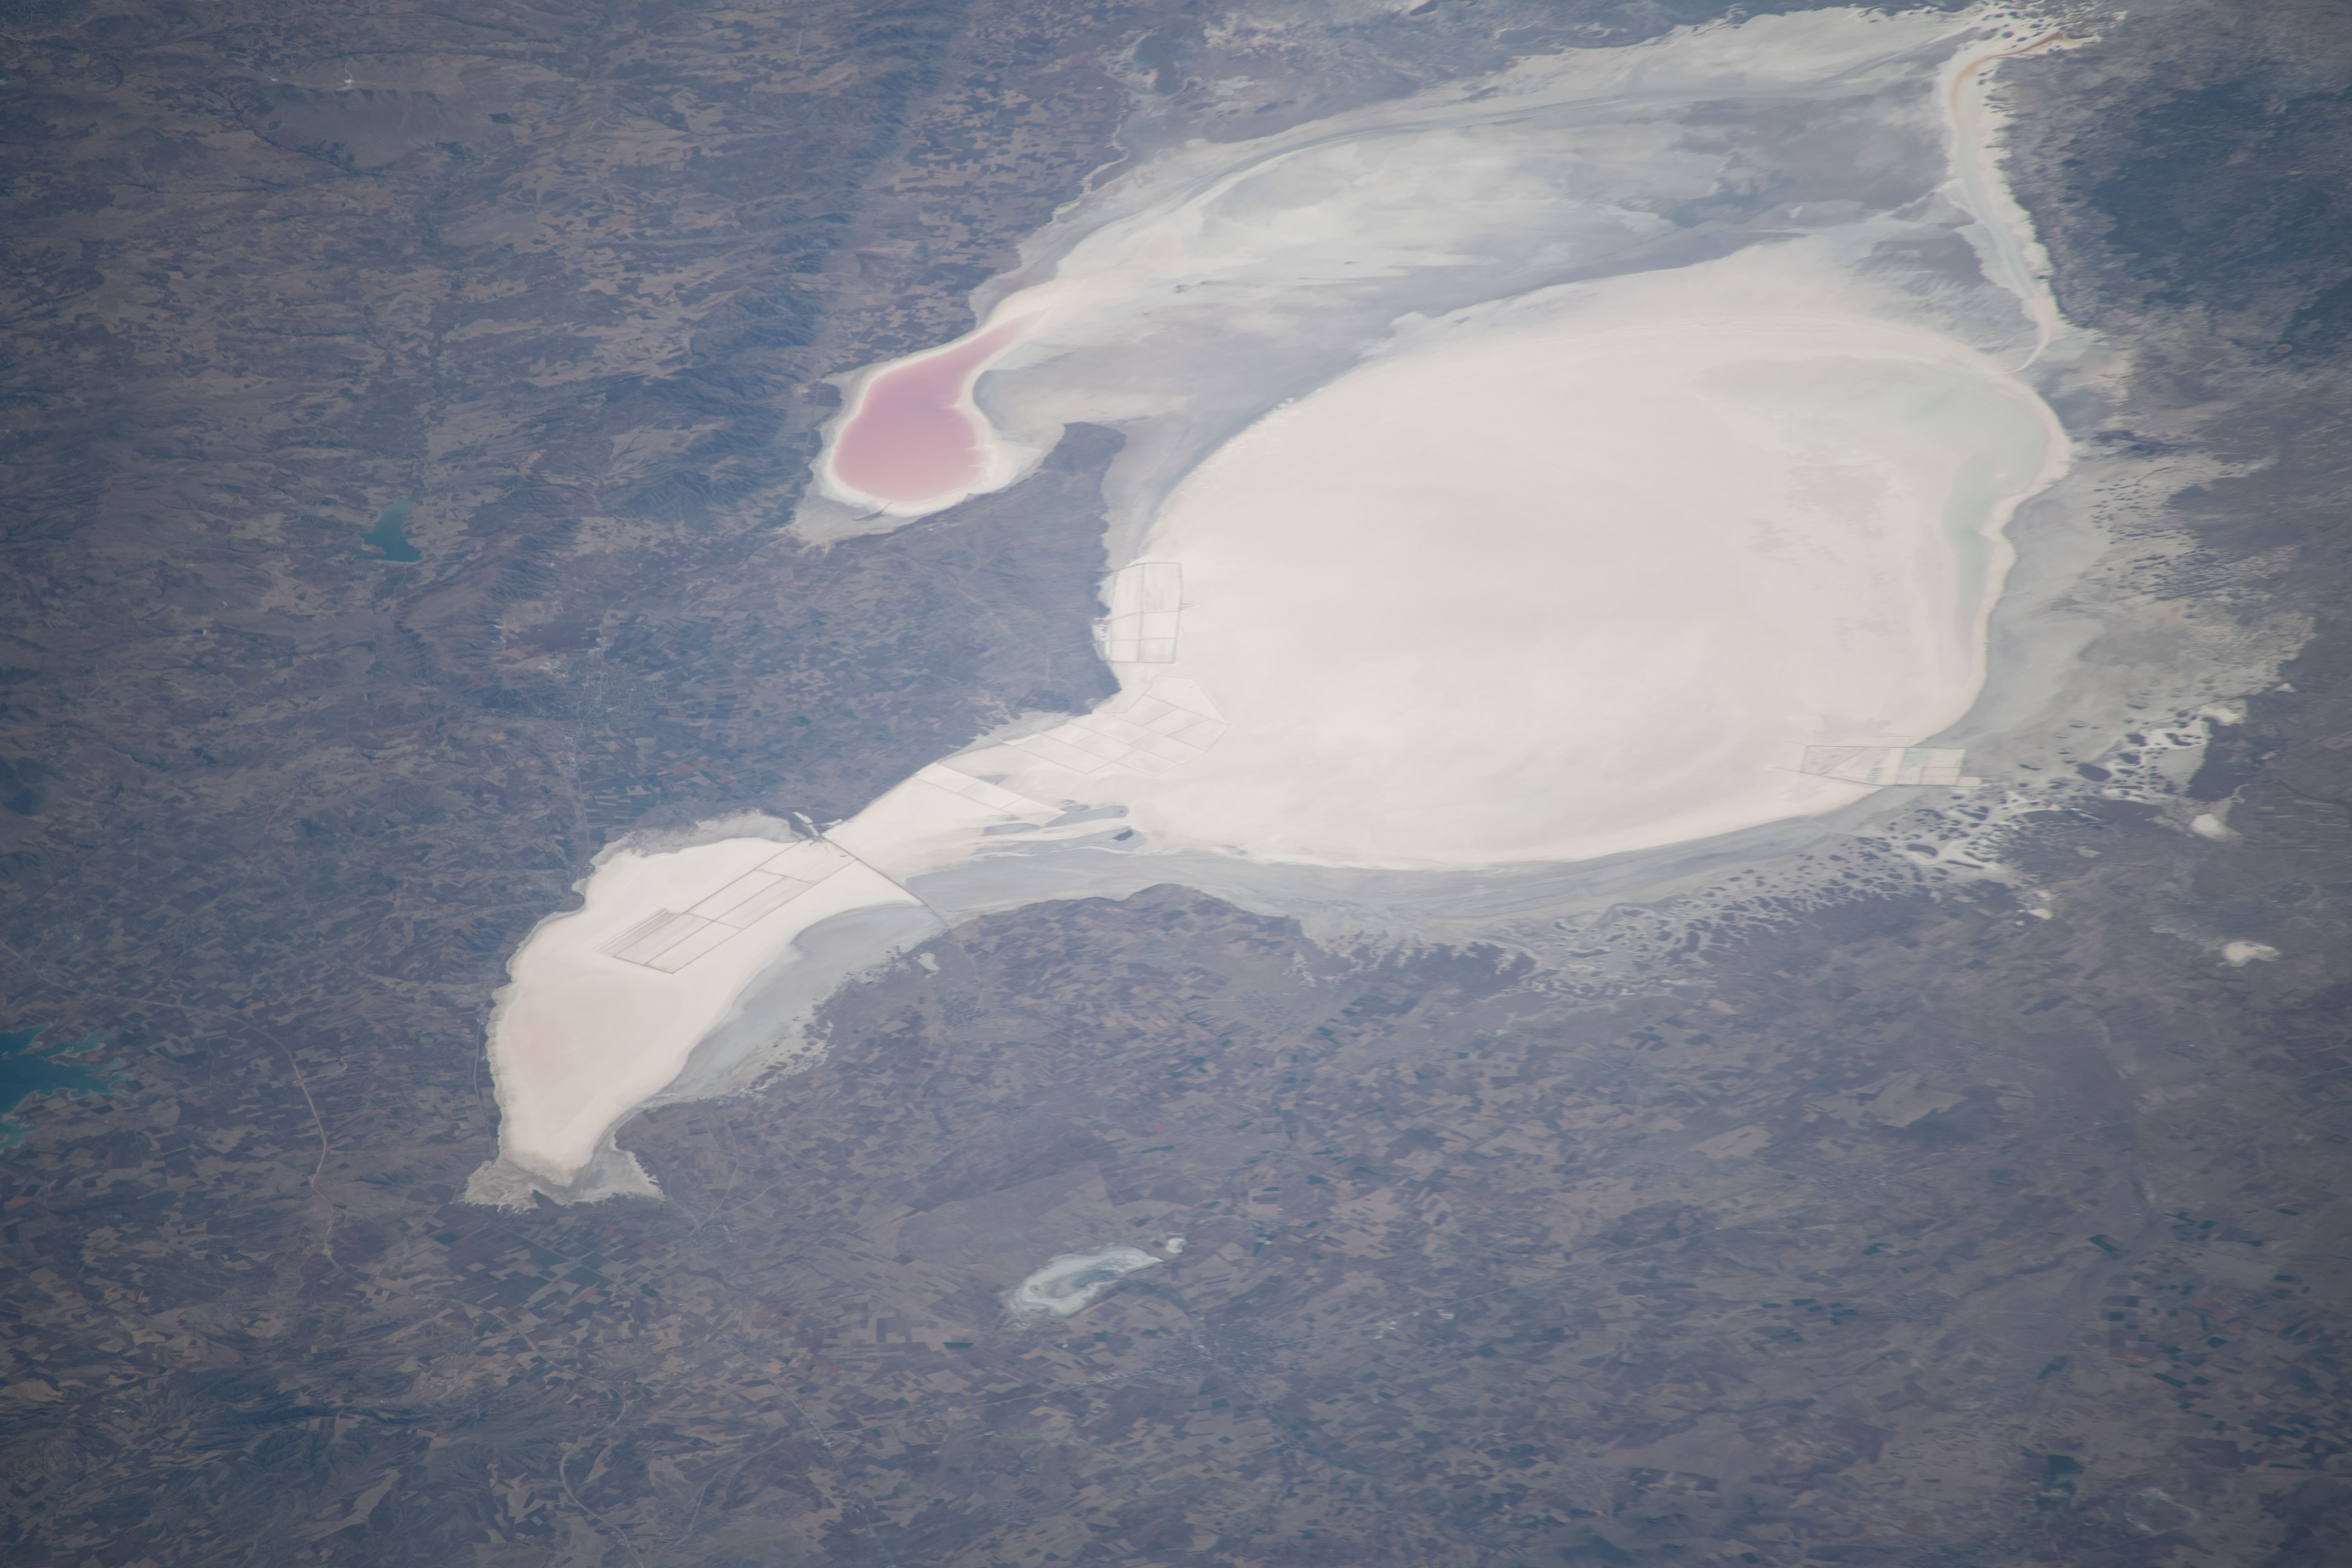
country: TURKEY
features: TUZ GOLU
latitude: 38.9
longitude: 33.3
